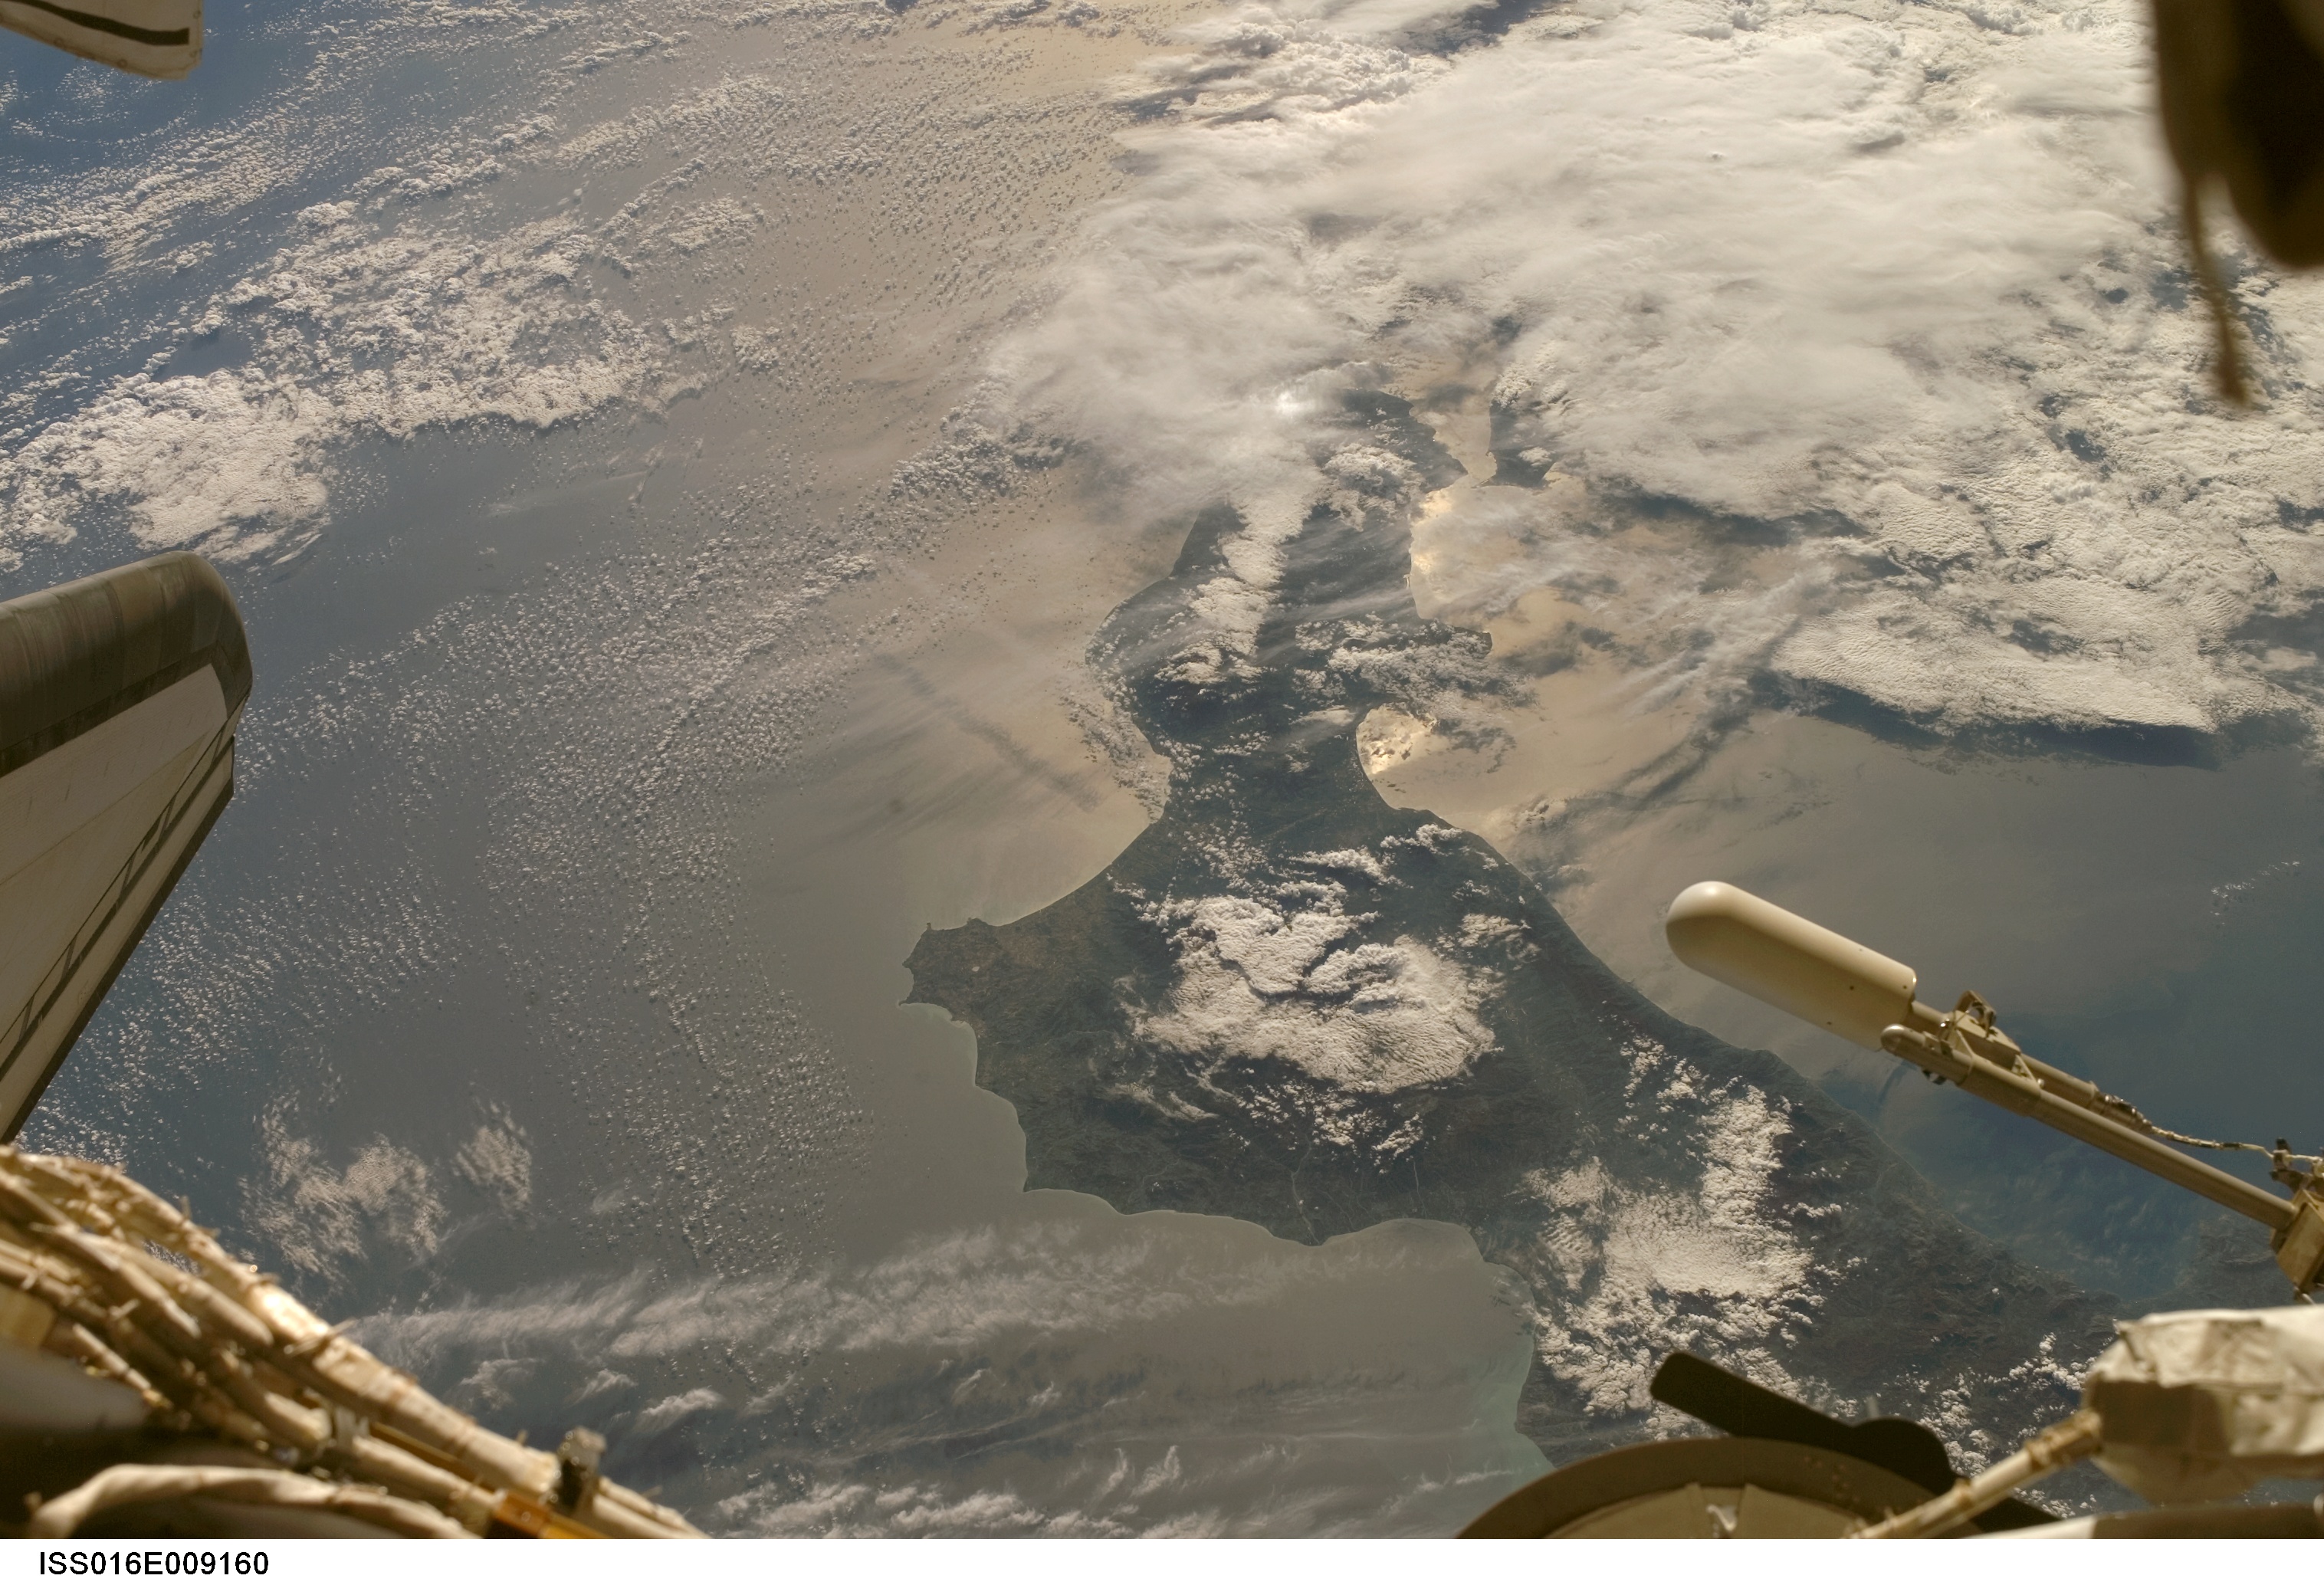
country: ITALY
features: CALABRIA REGION, COAST, SHUT.
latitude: 38.5
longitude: 16.5
